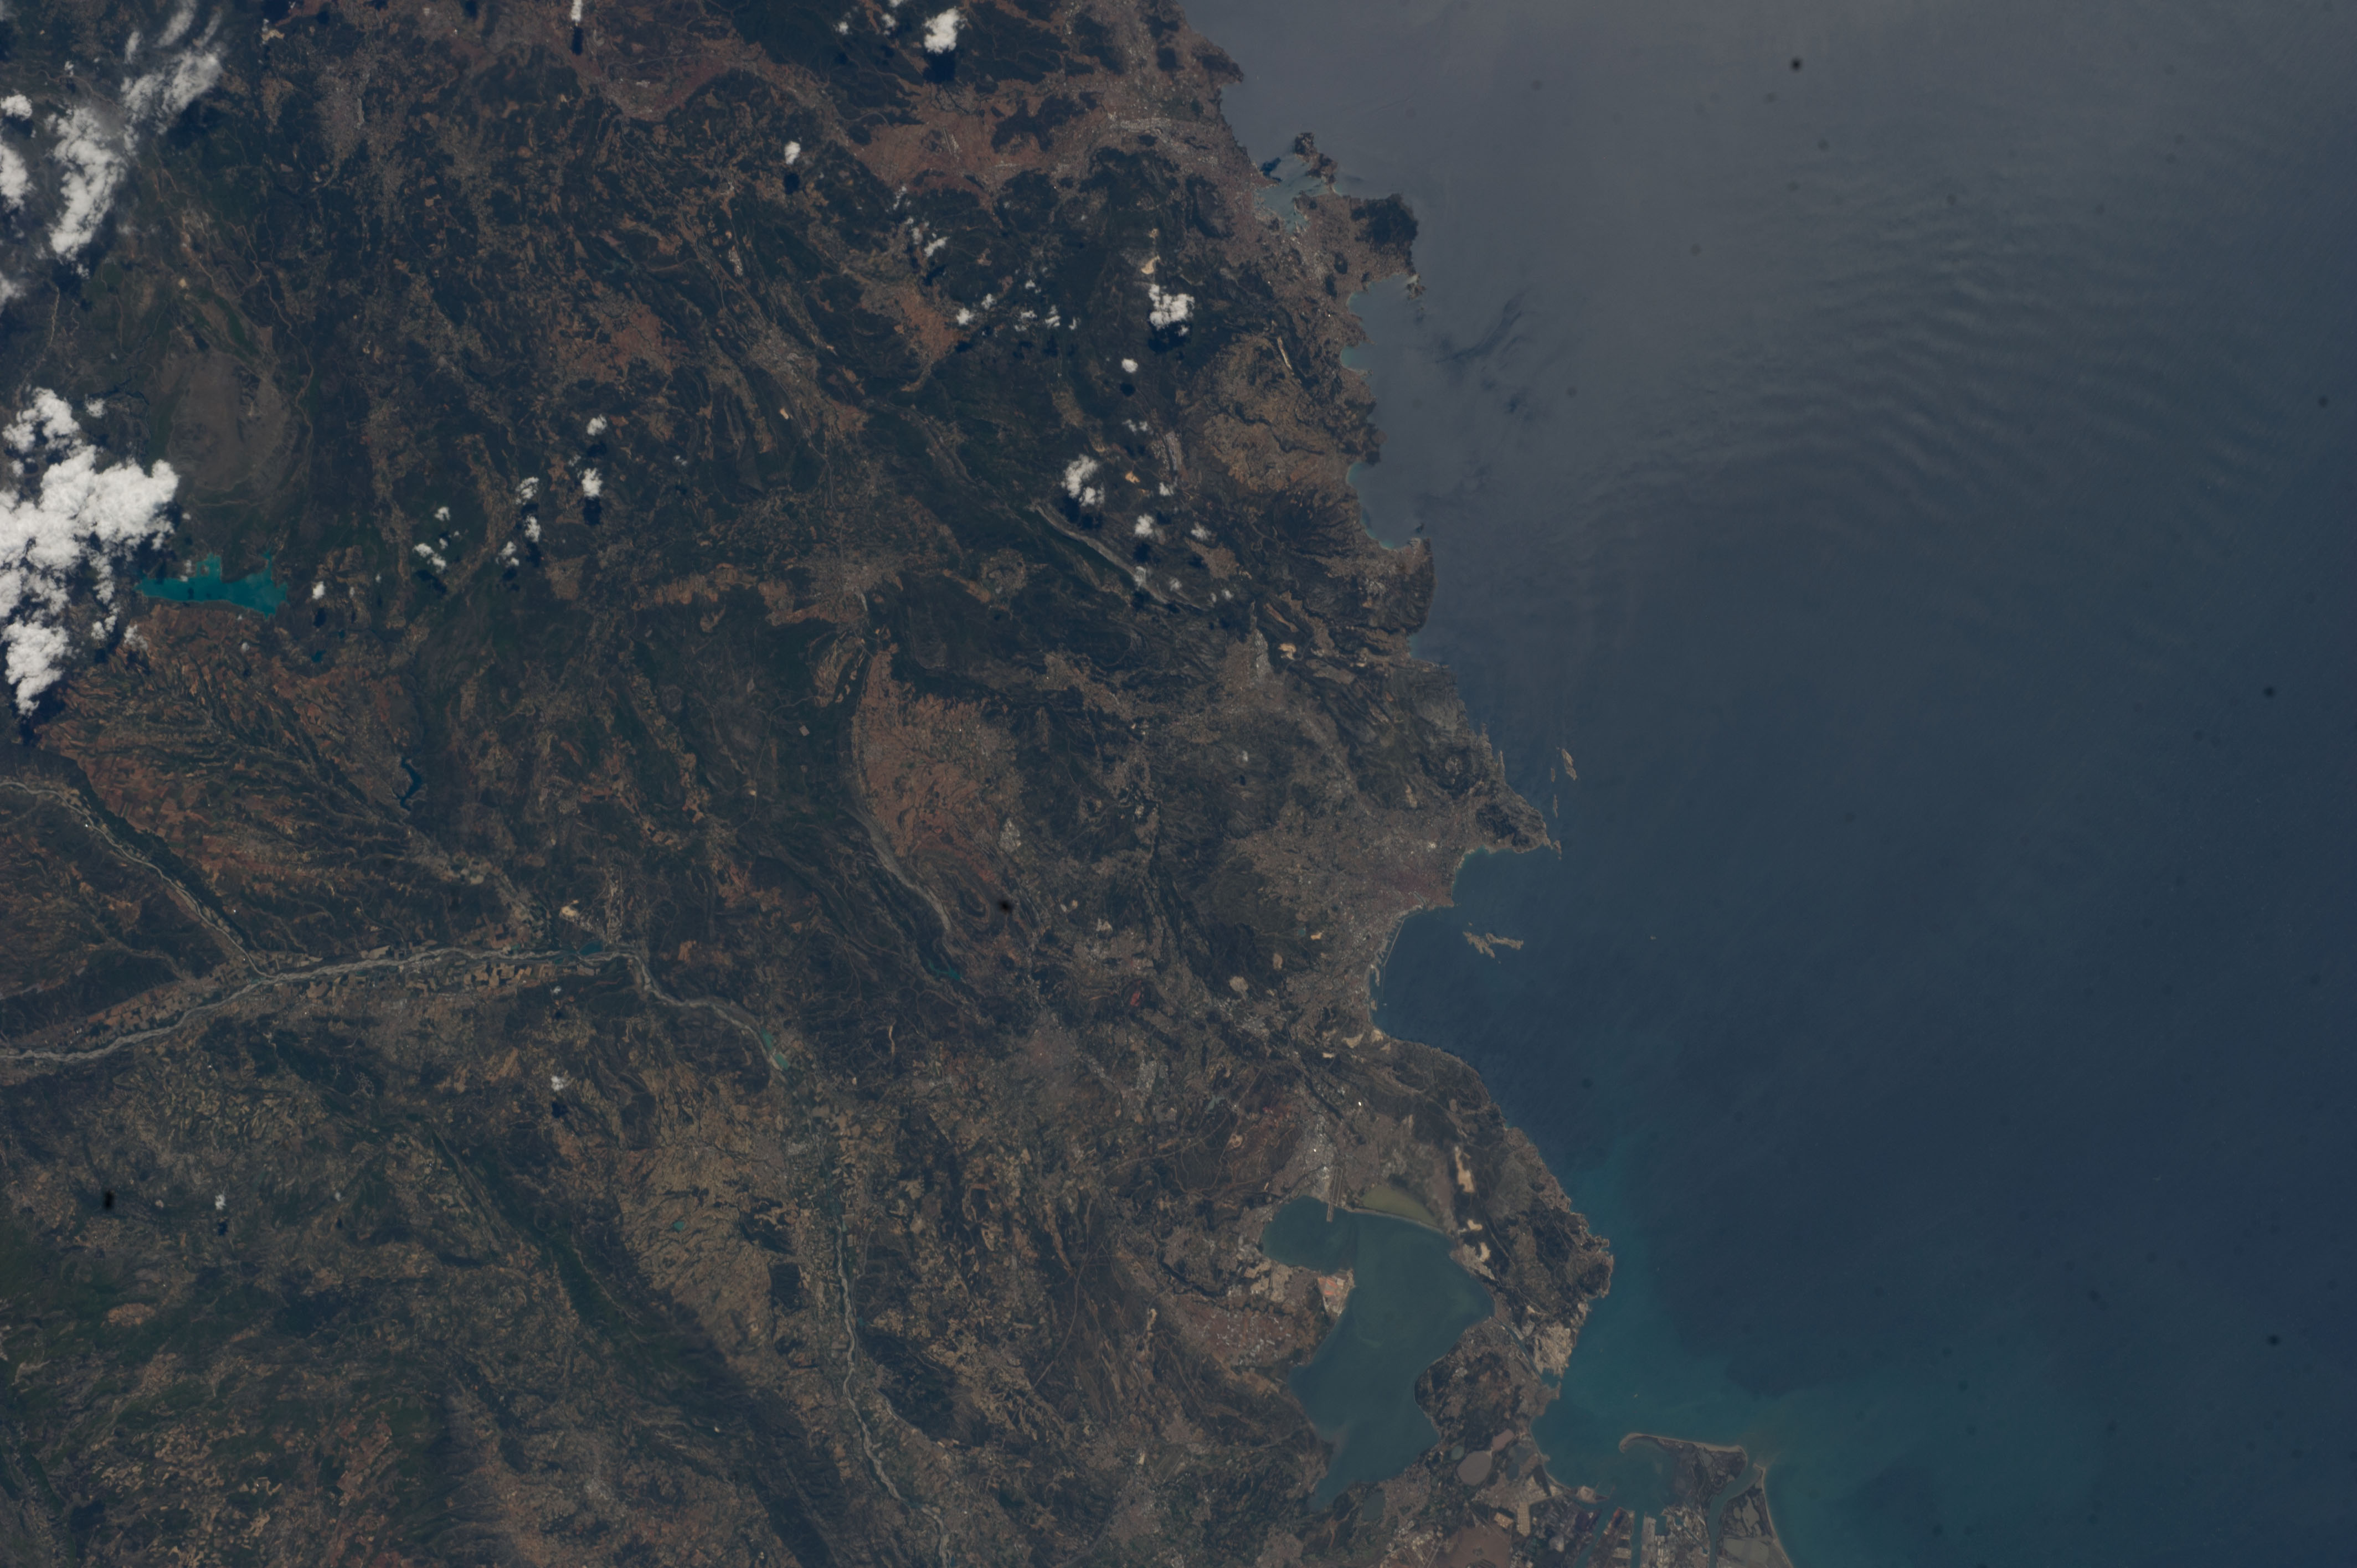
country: FRANCE
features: LAKE BERRE, MARSEILLE, TOULON, METERRANEAN S., GLINT, ROADS, TOWNS, HILLS
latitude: 43.4
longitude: 5.6
